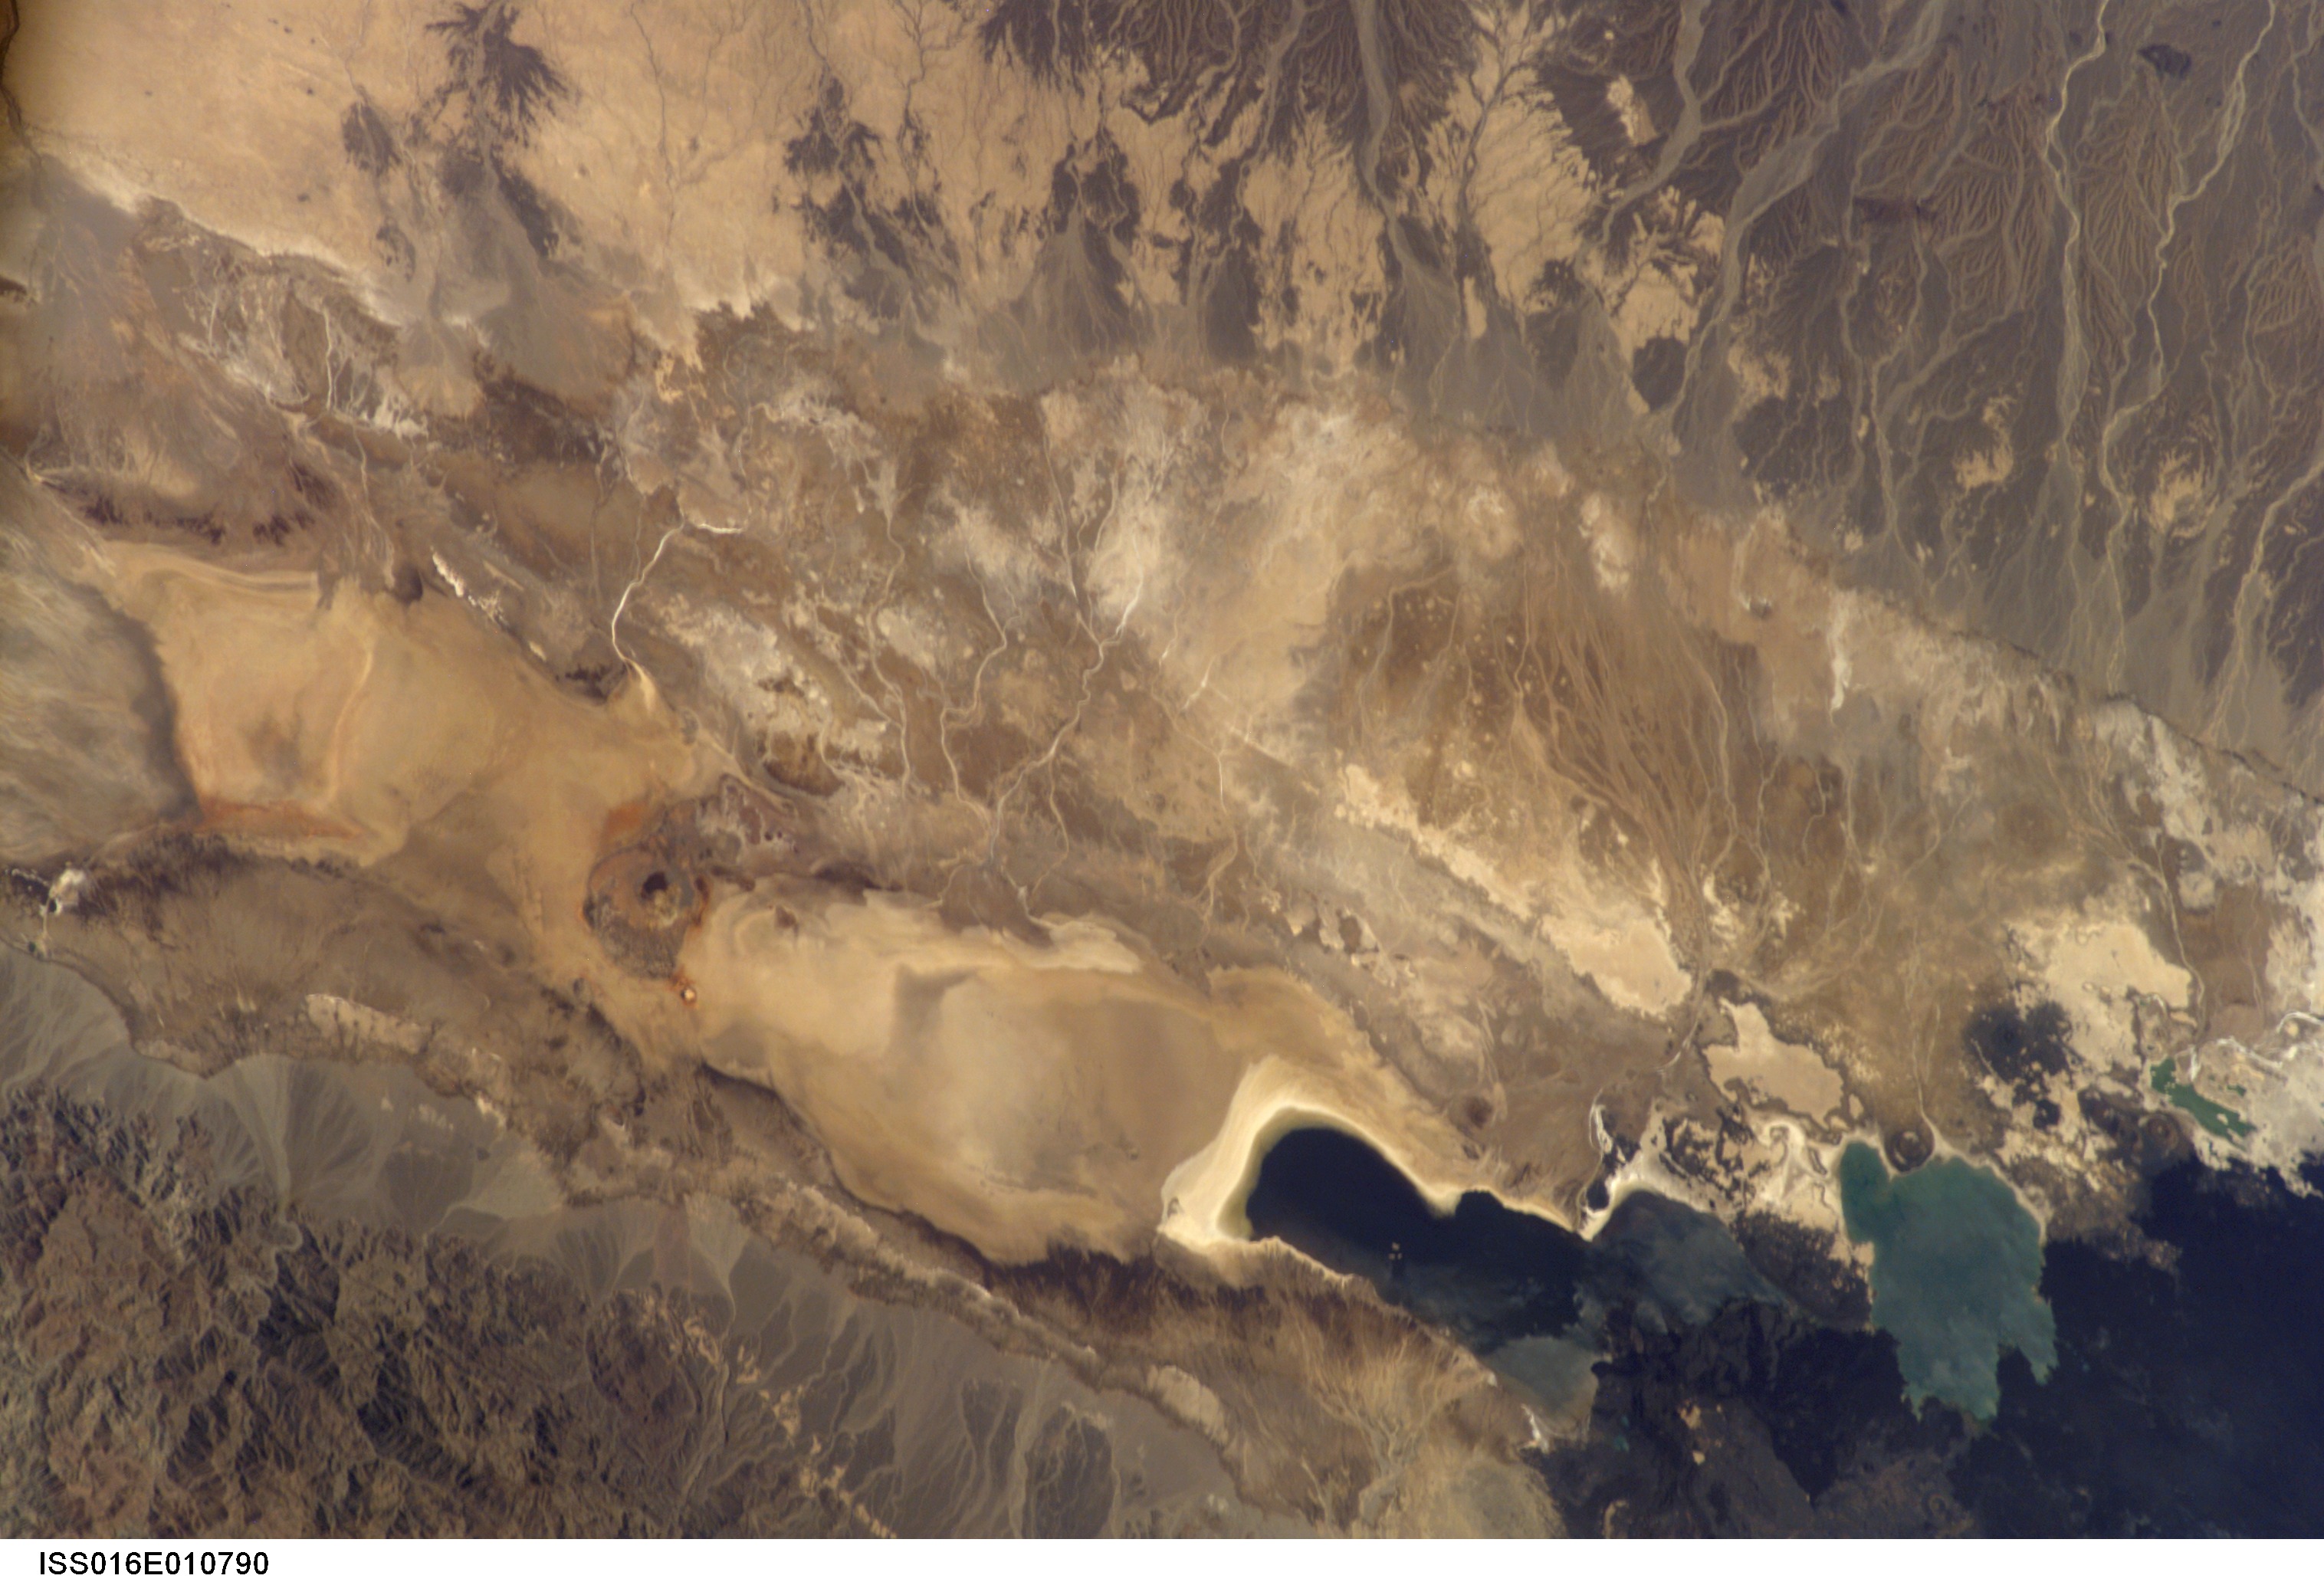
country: ETHIOPIA
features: AFAR DEPRESSION, LAKES, LAVA
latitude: 14.0
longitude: 40.5
